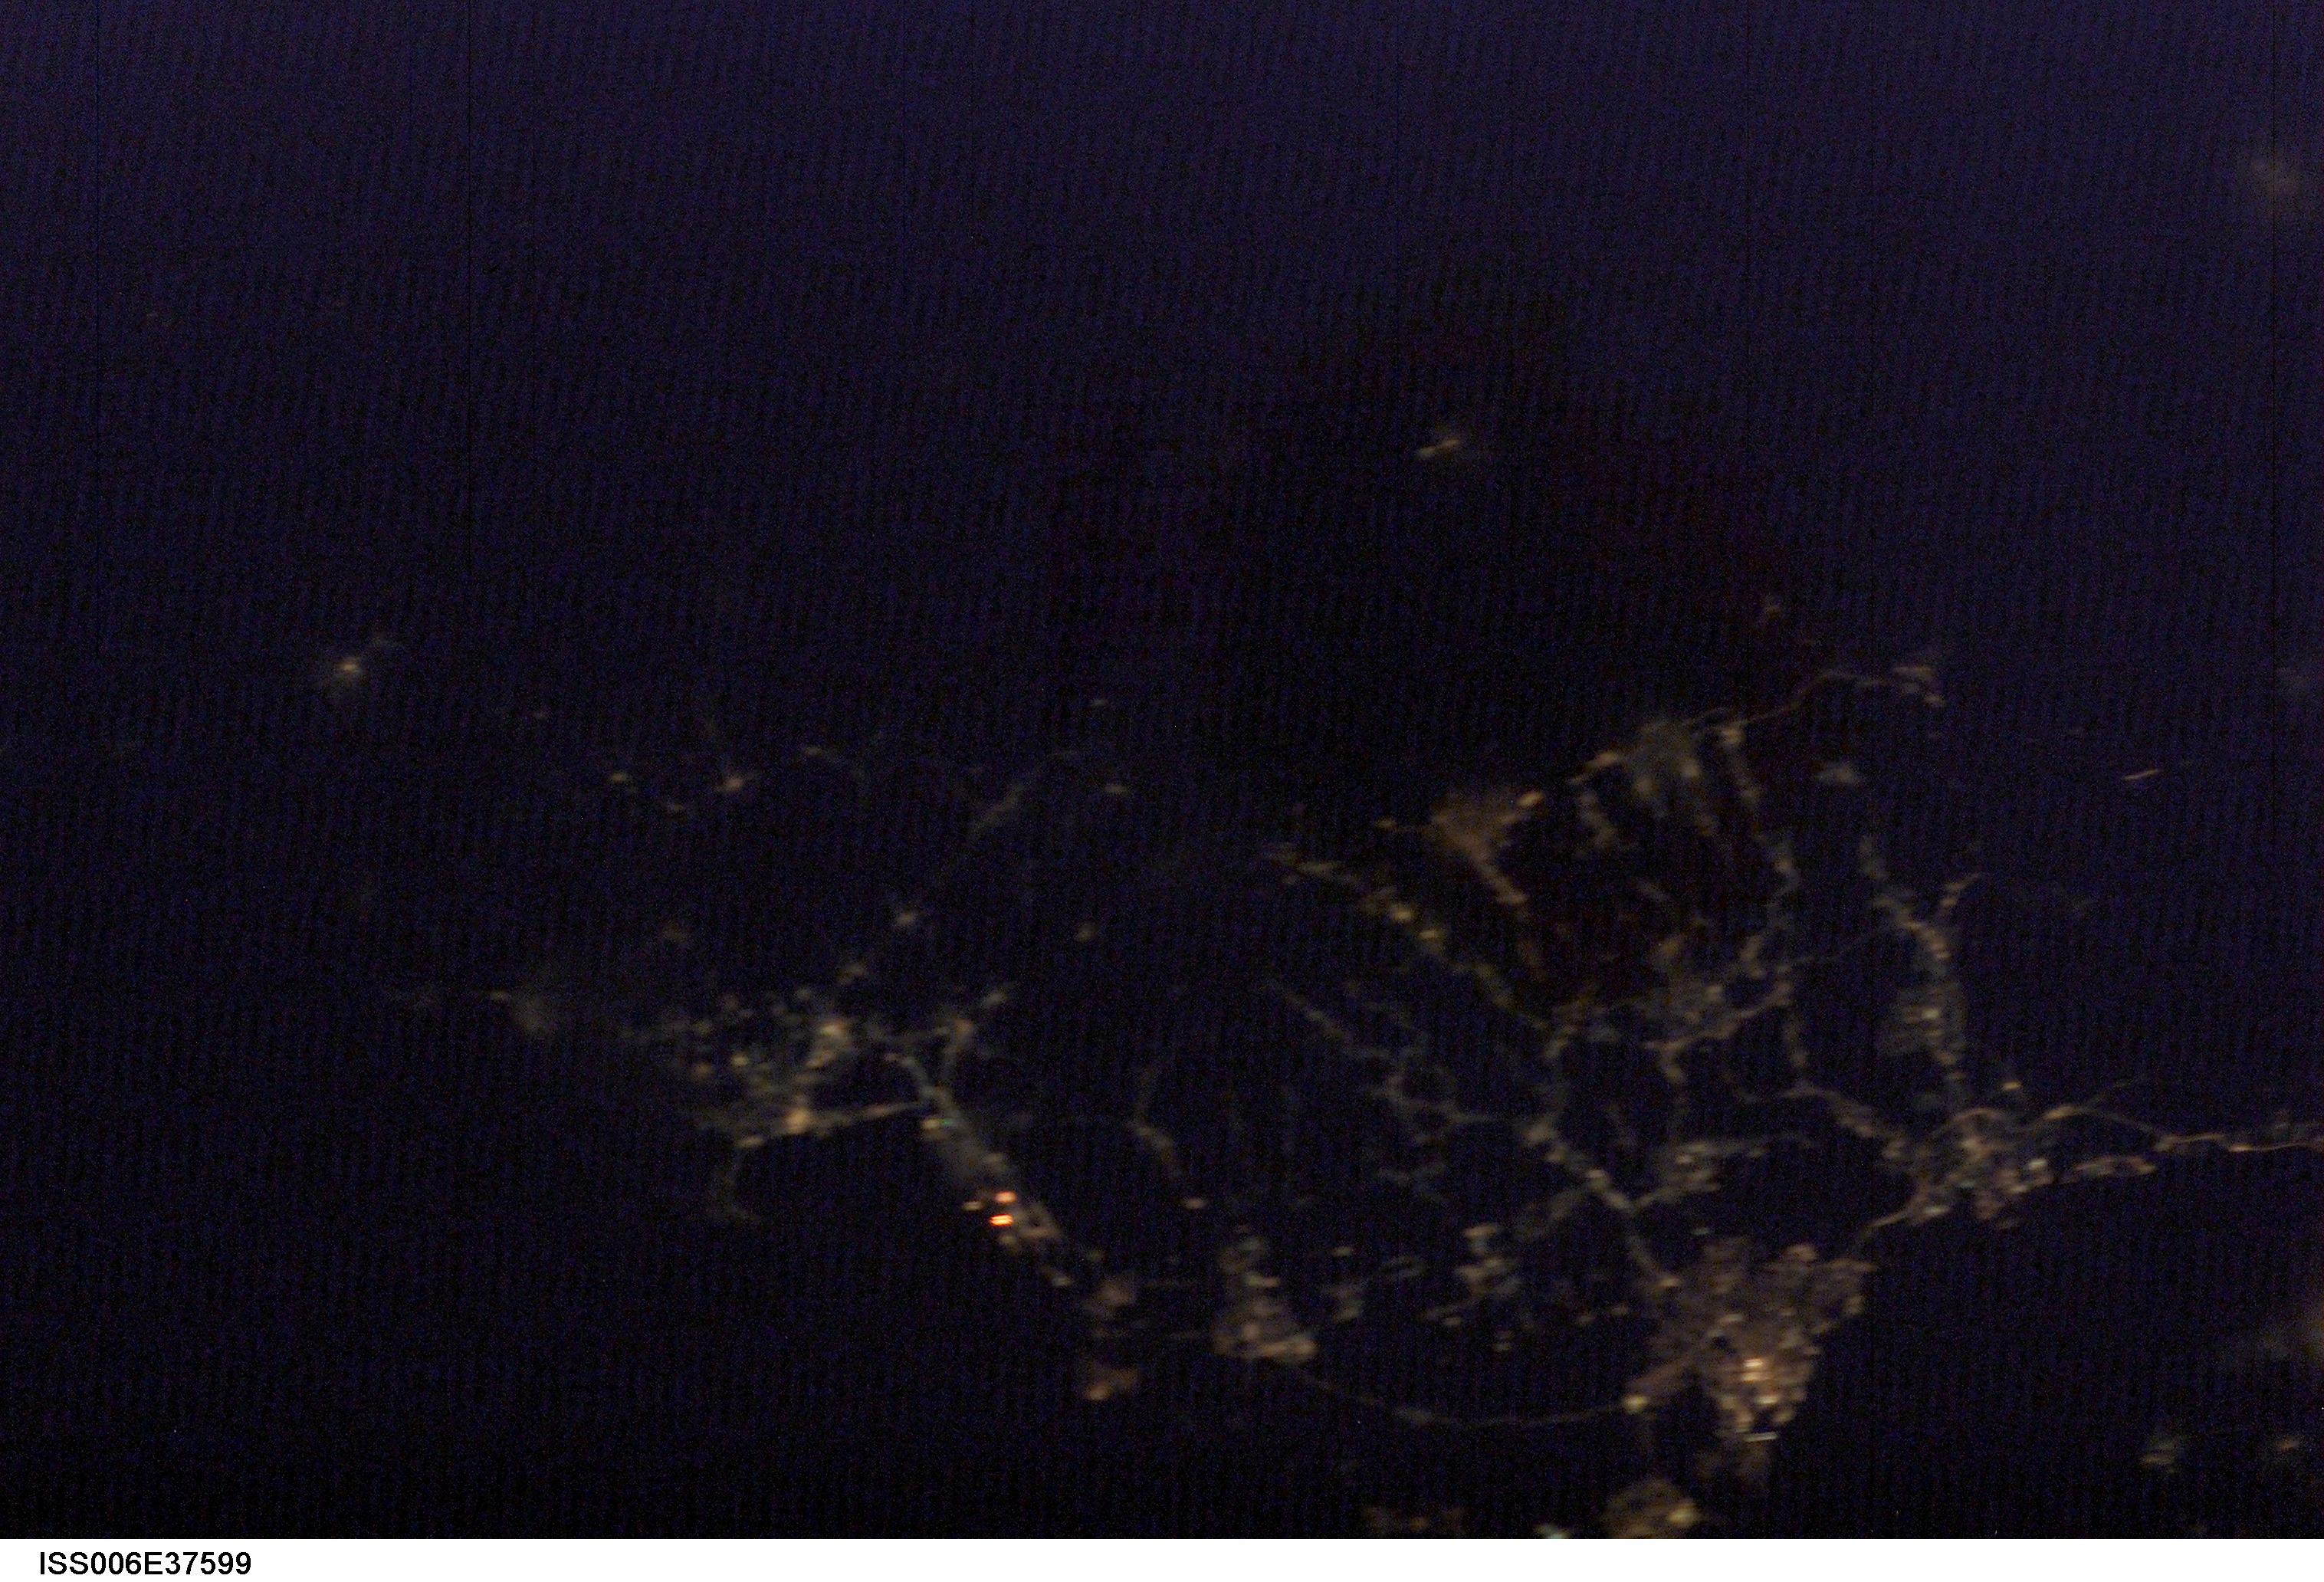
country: UK-WALES
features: NEWPORT AT NIGHT
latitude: 51.8
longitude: -3.5
